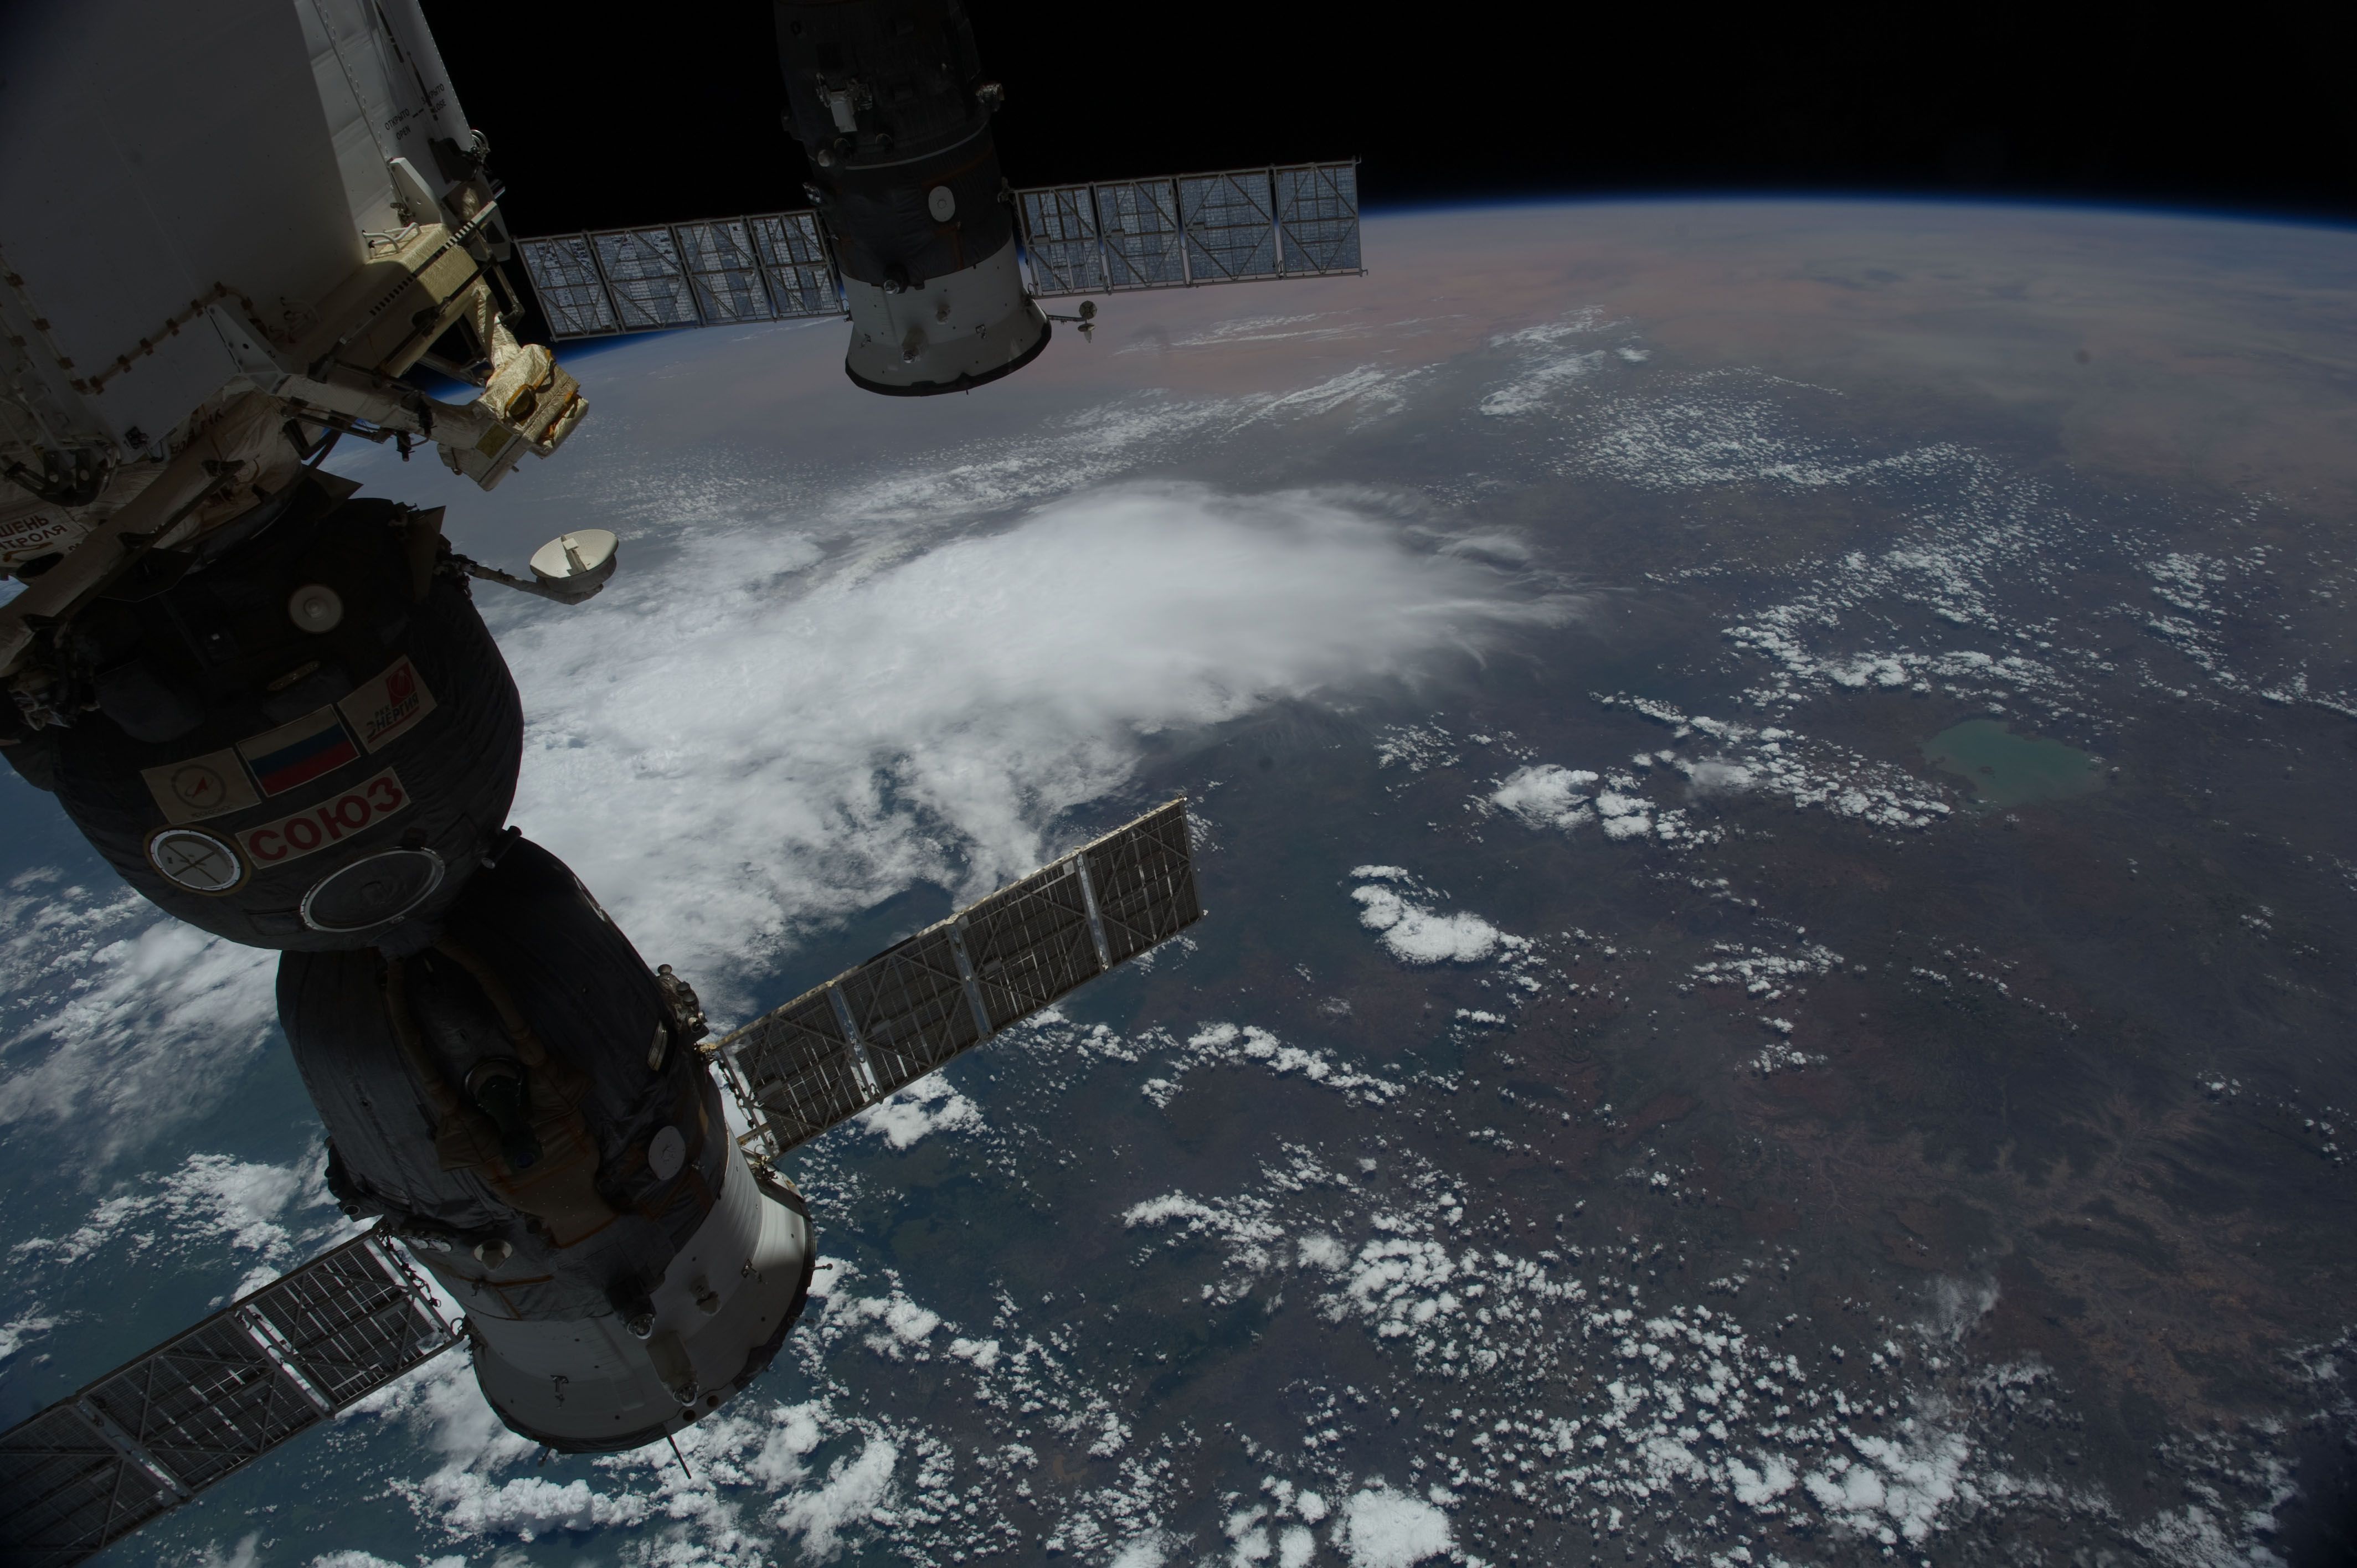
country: ETHIOPIA
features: PAN-ETHIOPIAN HIGHLANDS, L. TANA, ISS
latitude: 10.0
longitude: 36.5
